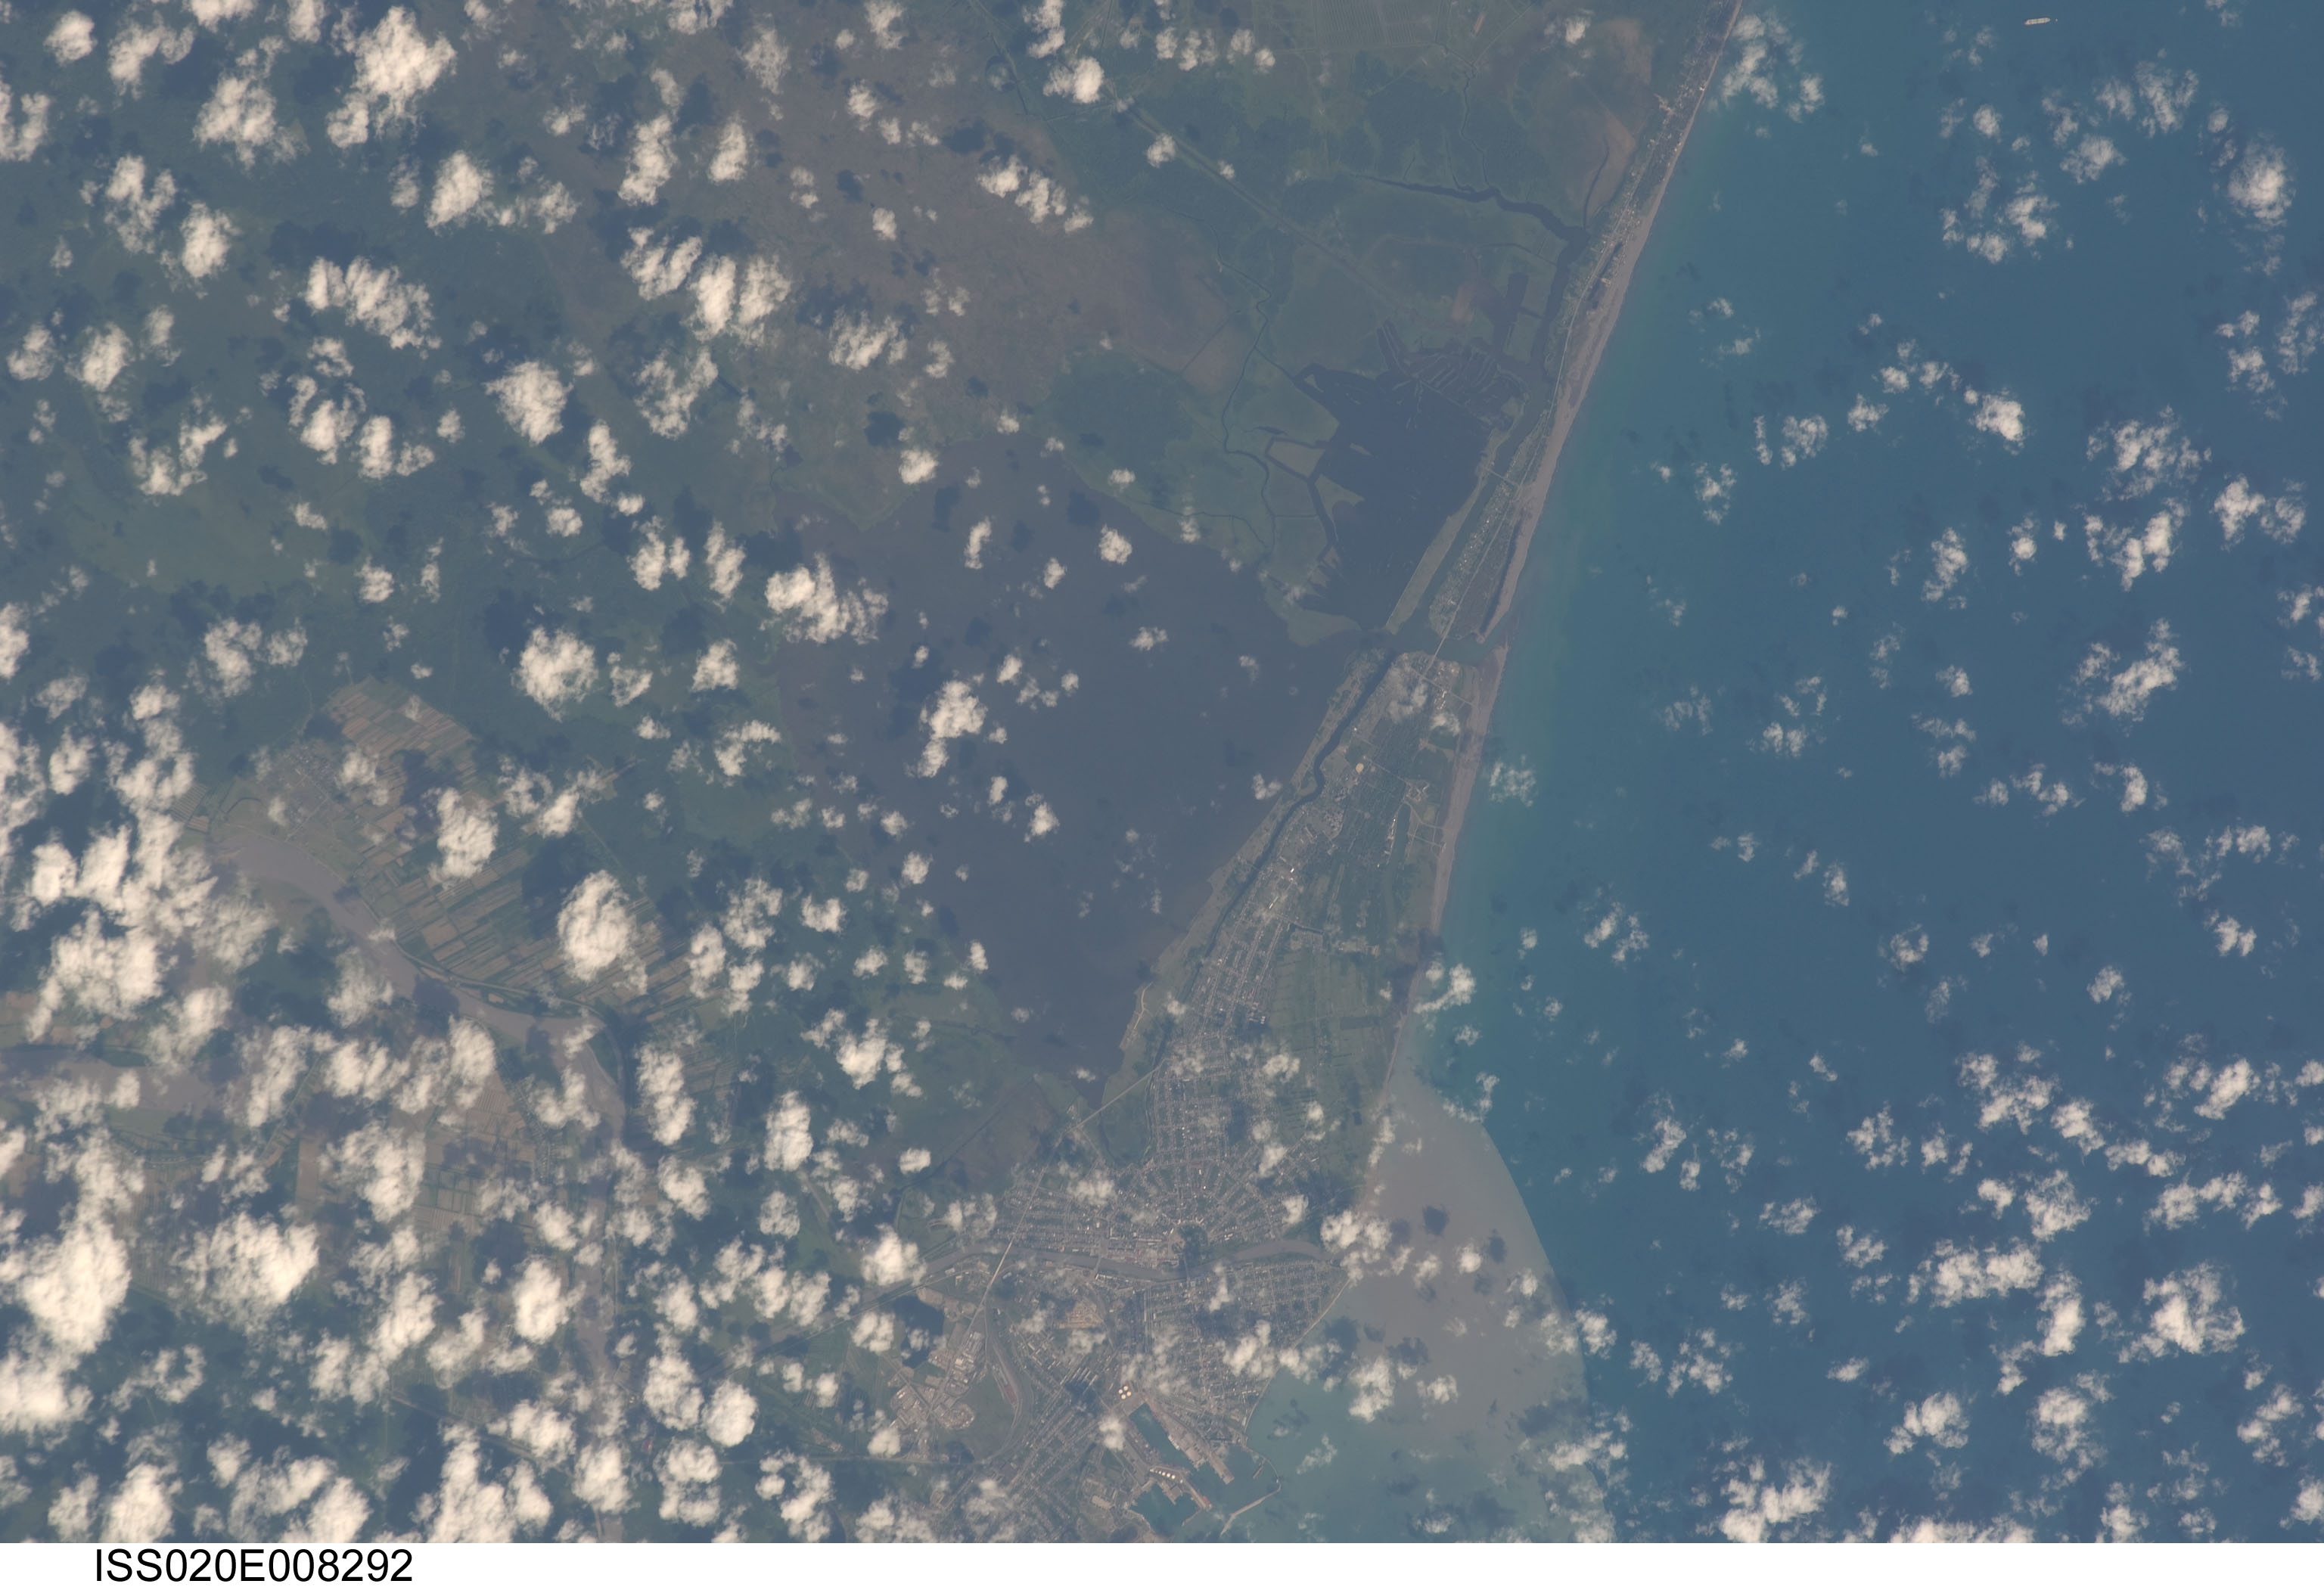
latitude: 42.1
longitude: 41.7
